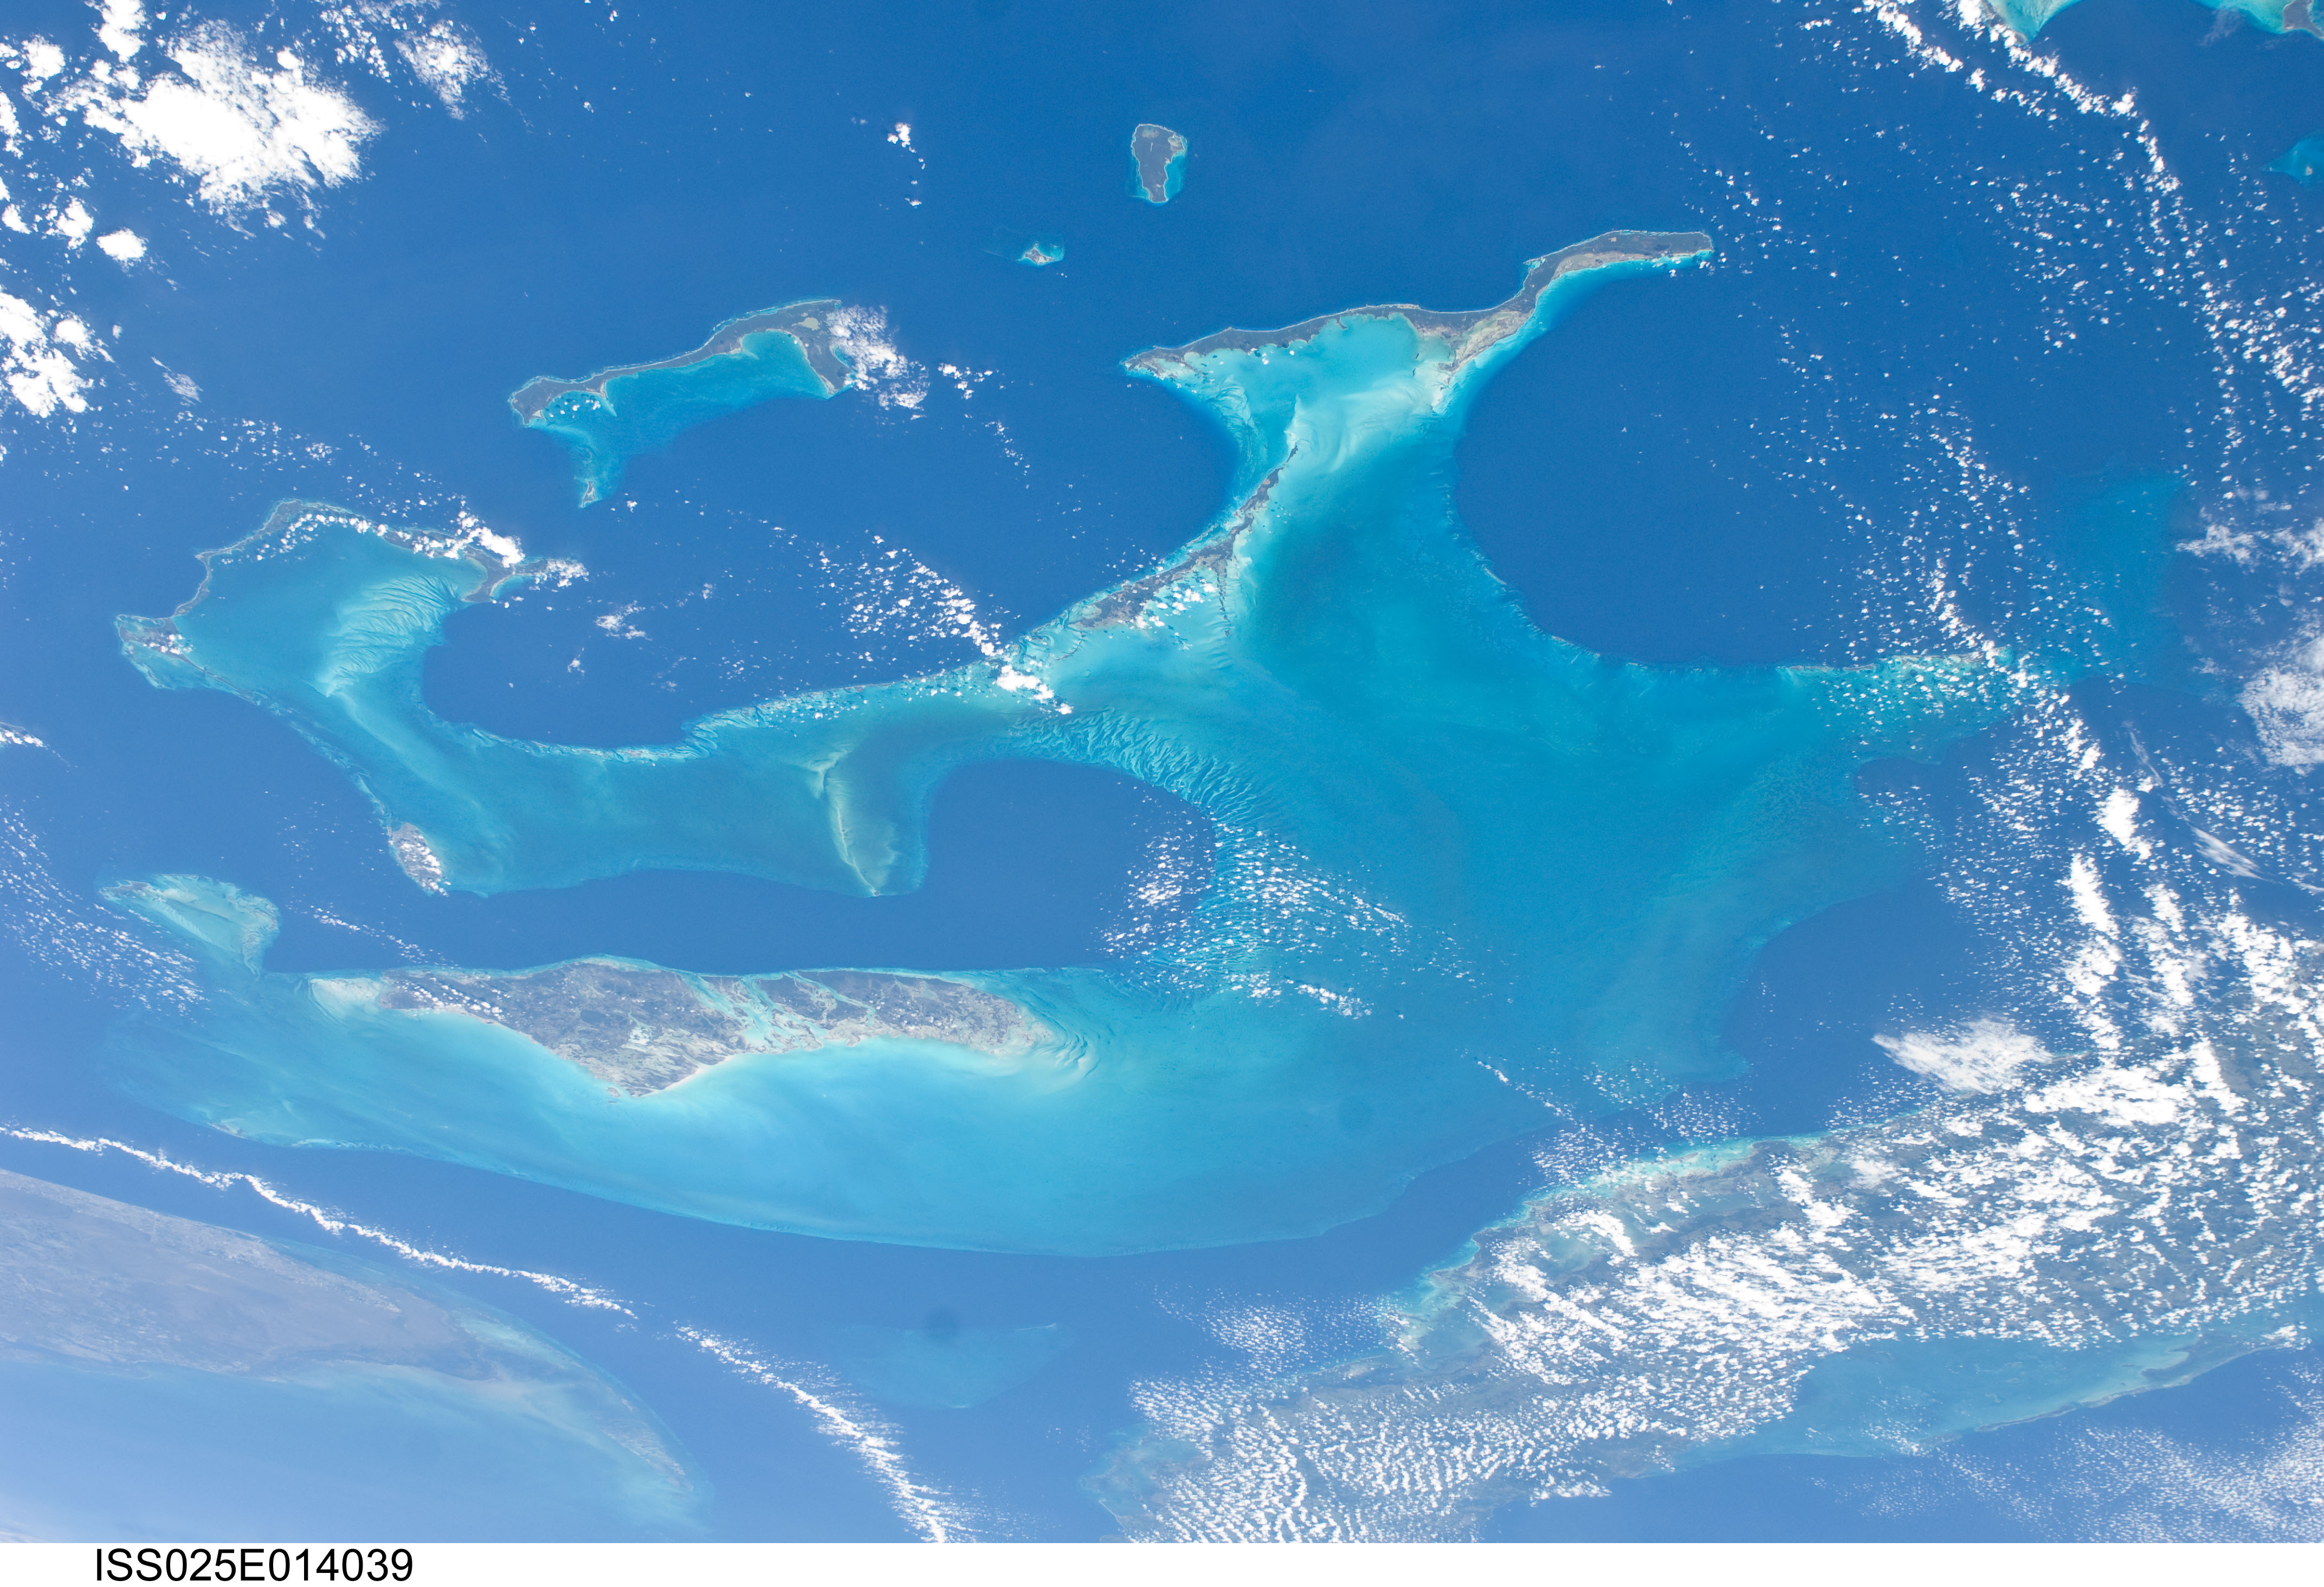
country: BAHAMAS
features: ATLANTIC O., ANDROS I., S. FLORIDA, CUBA, REEFS
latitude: 23.0
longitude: -77.0
